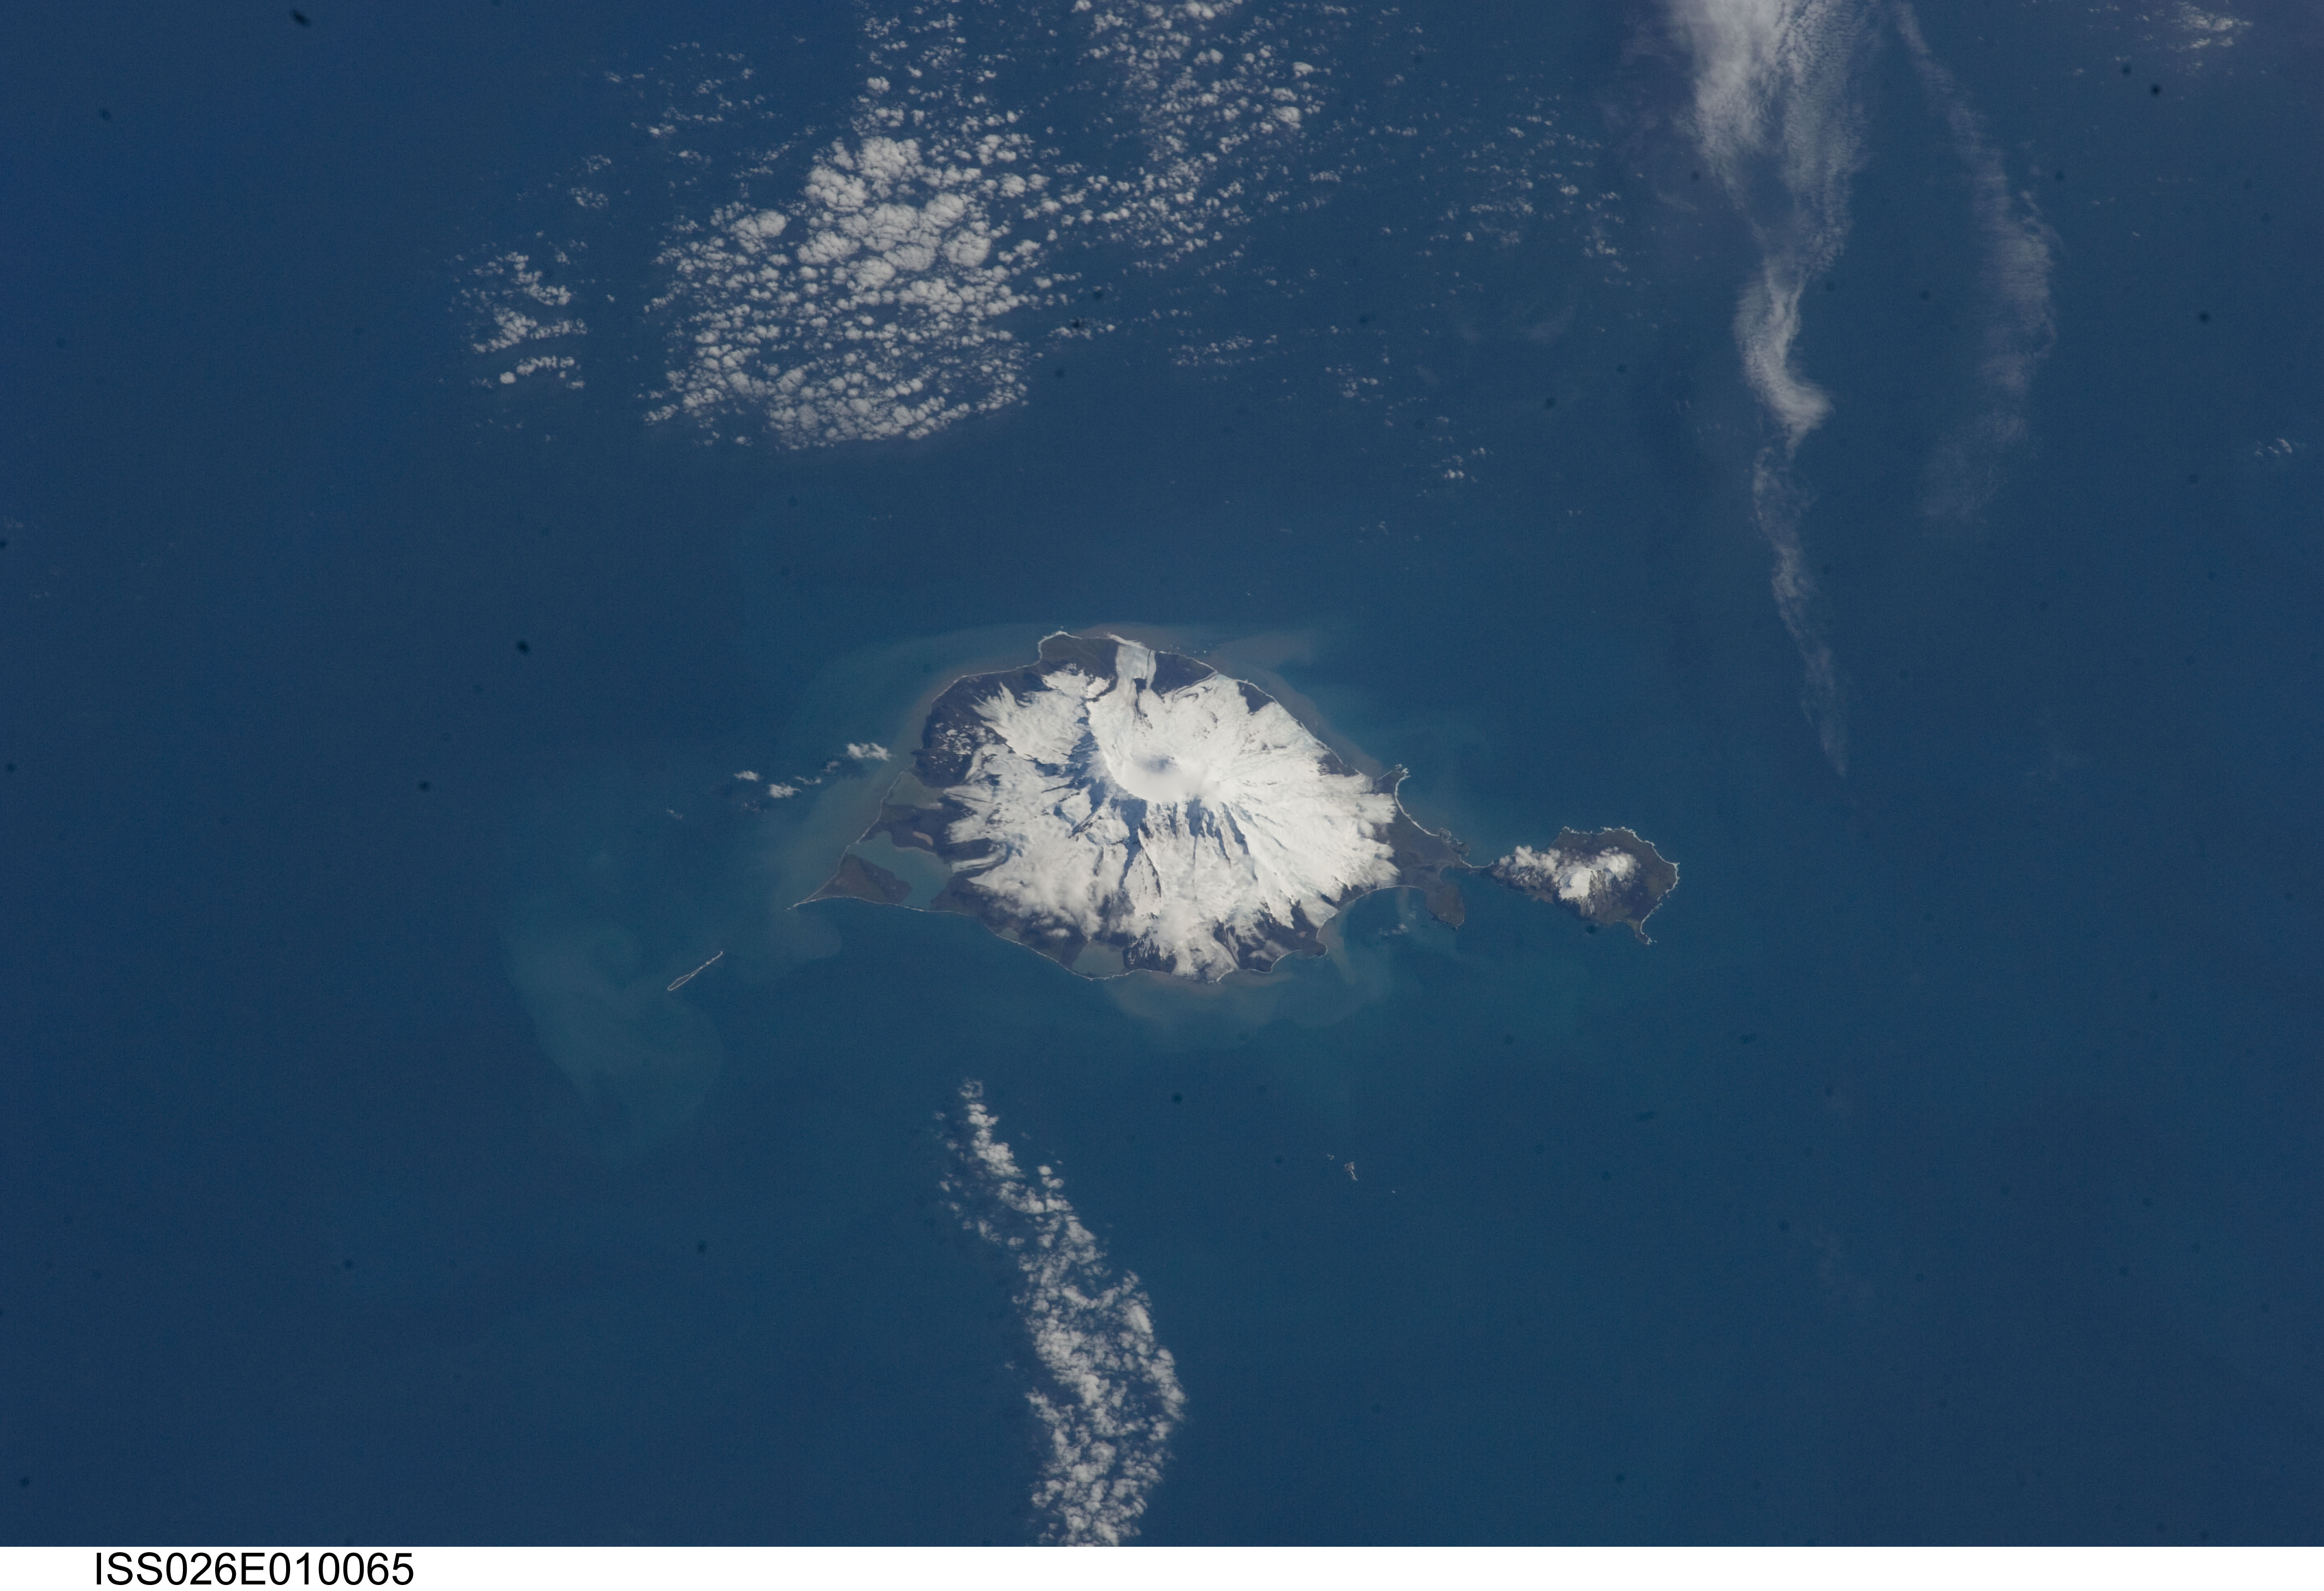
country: ANTARCTICA
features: HEARD AND ISLAND, LAURENS PENINSULA, SPIT POINT, SNOW, ICE, GLACIERS, SED.
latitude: -53.1
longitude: 73.6
